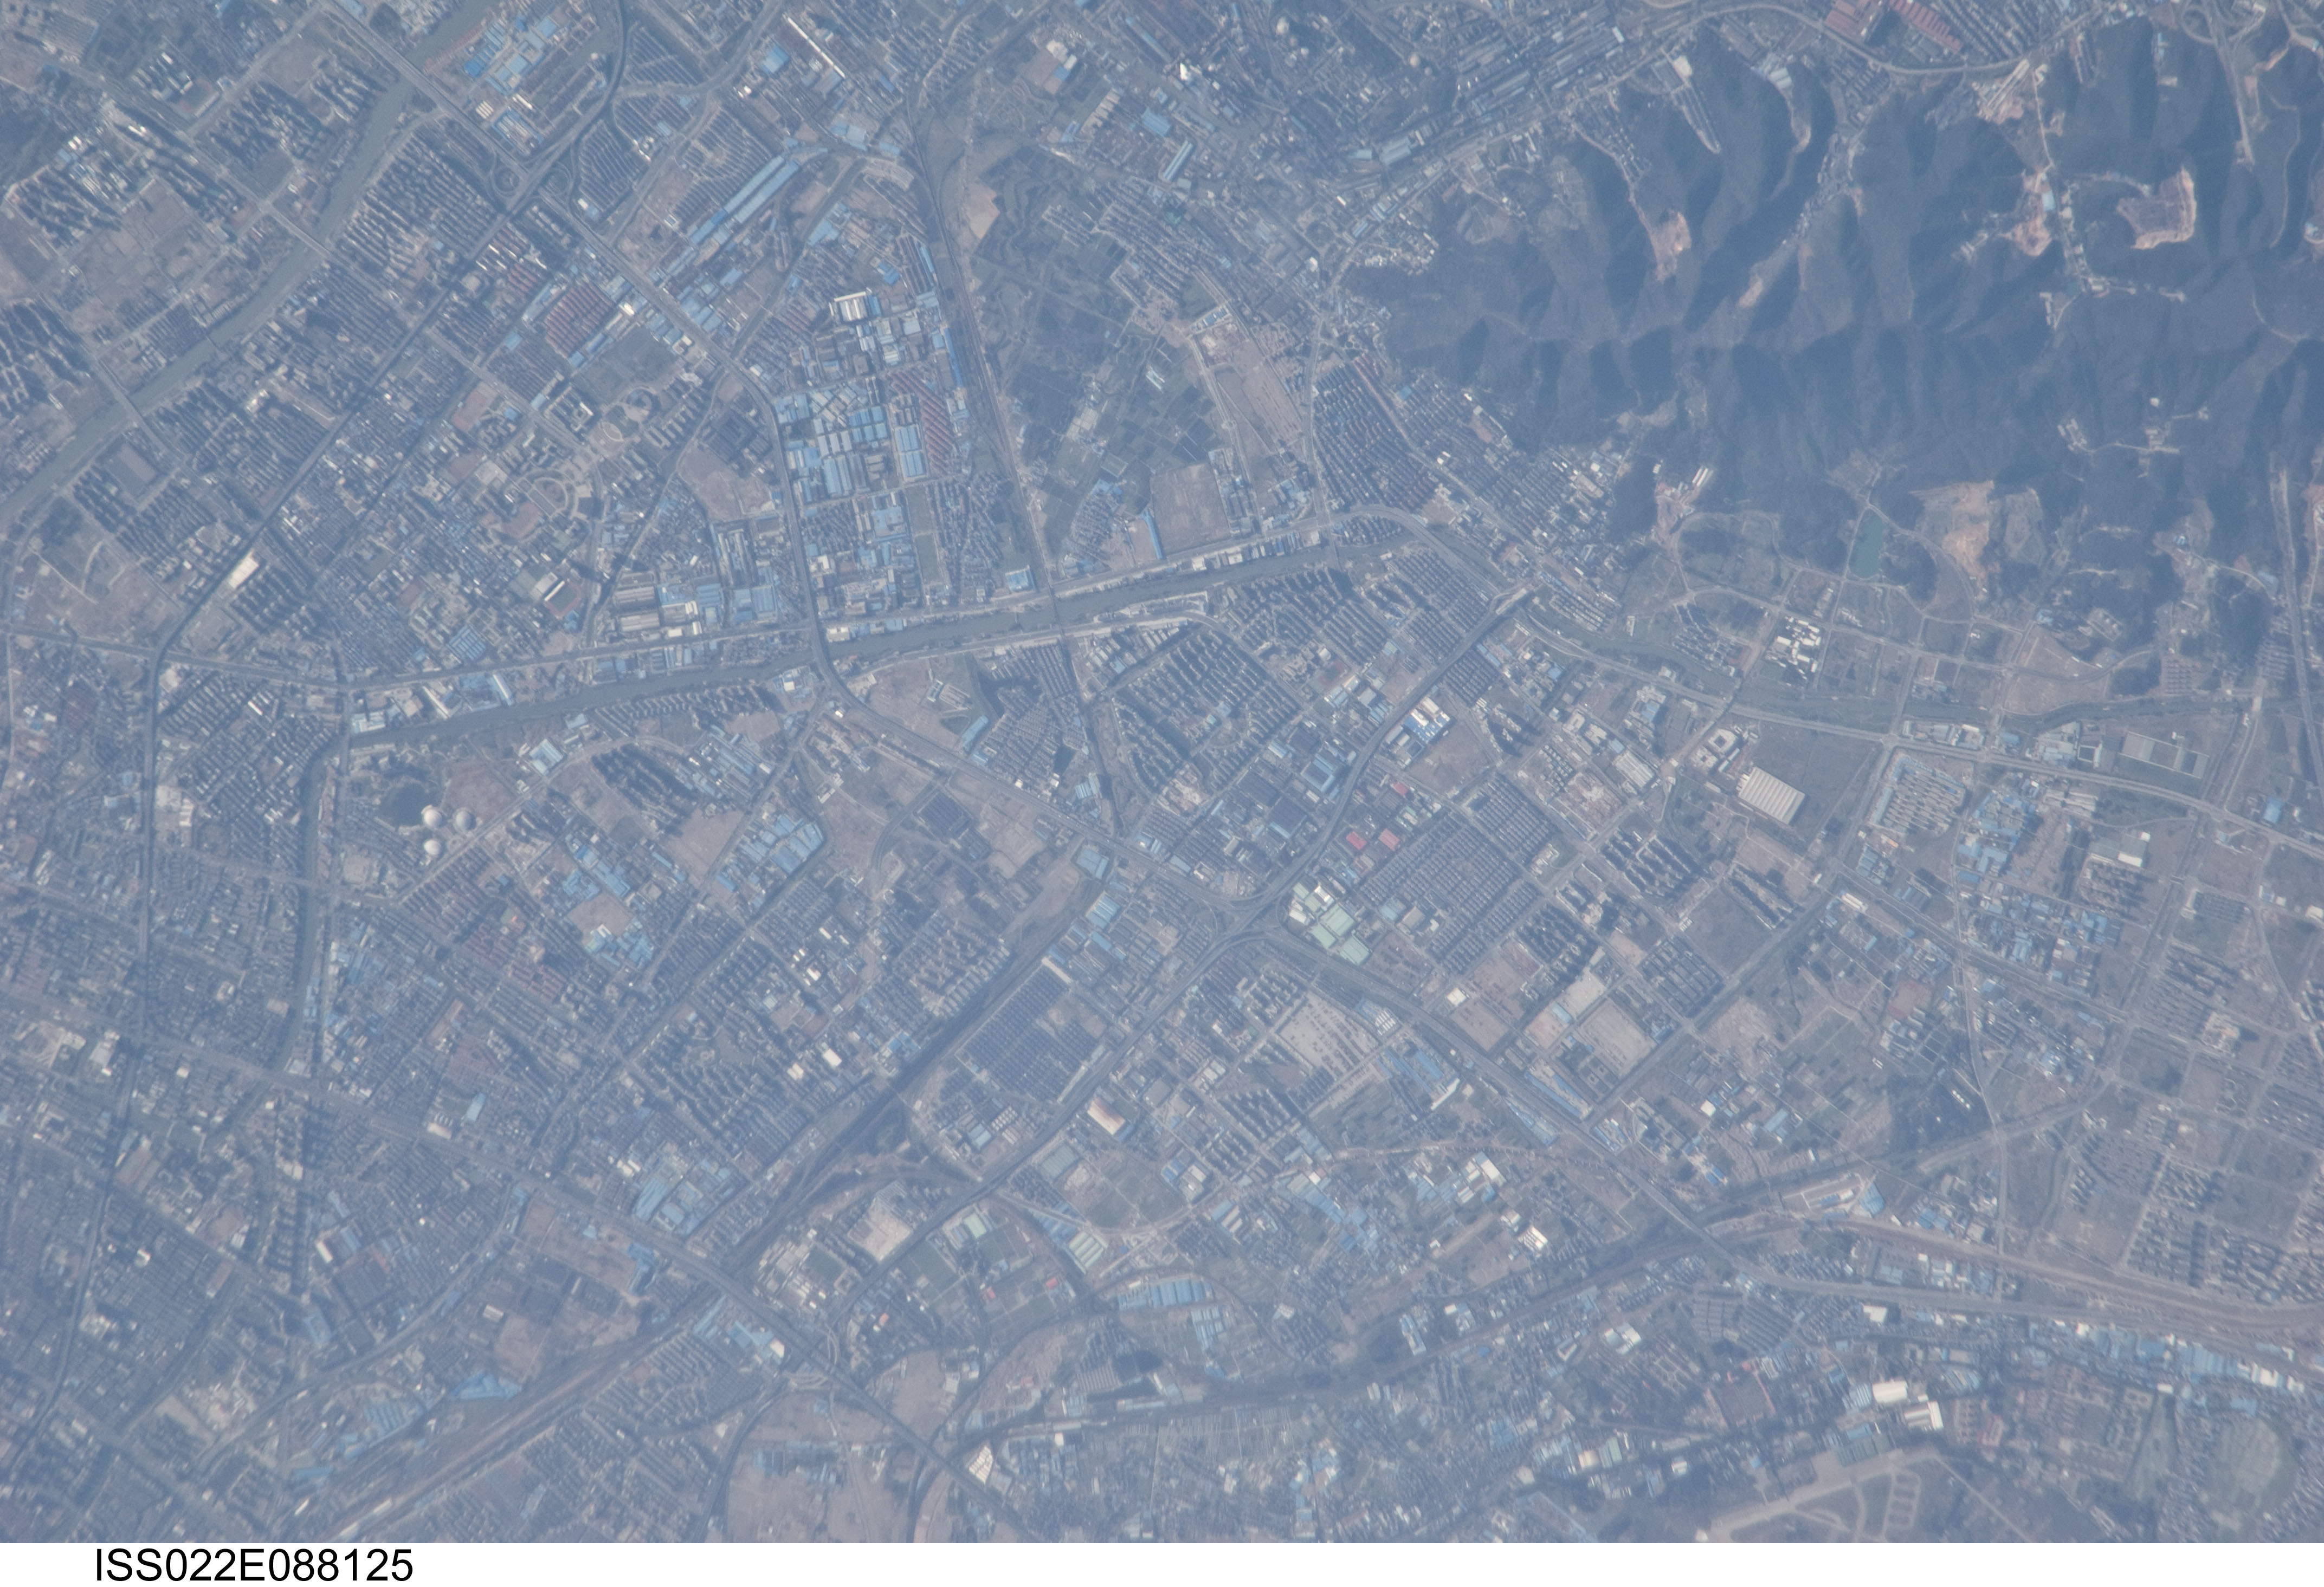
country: CHINA
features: CY.
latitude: 30.3
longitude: 120.2
